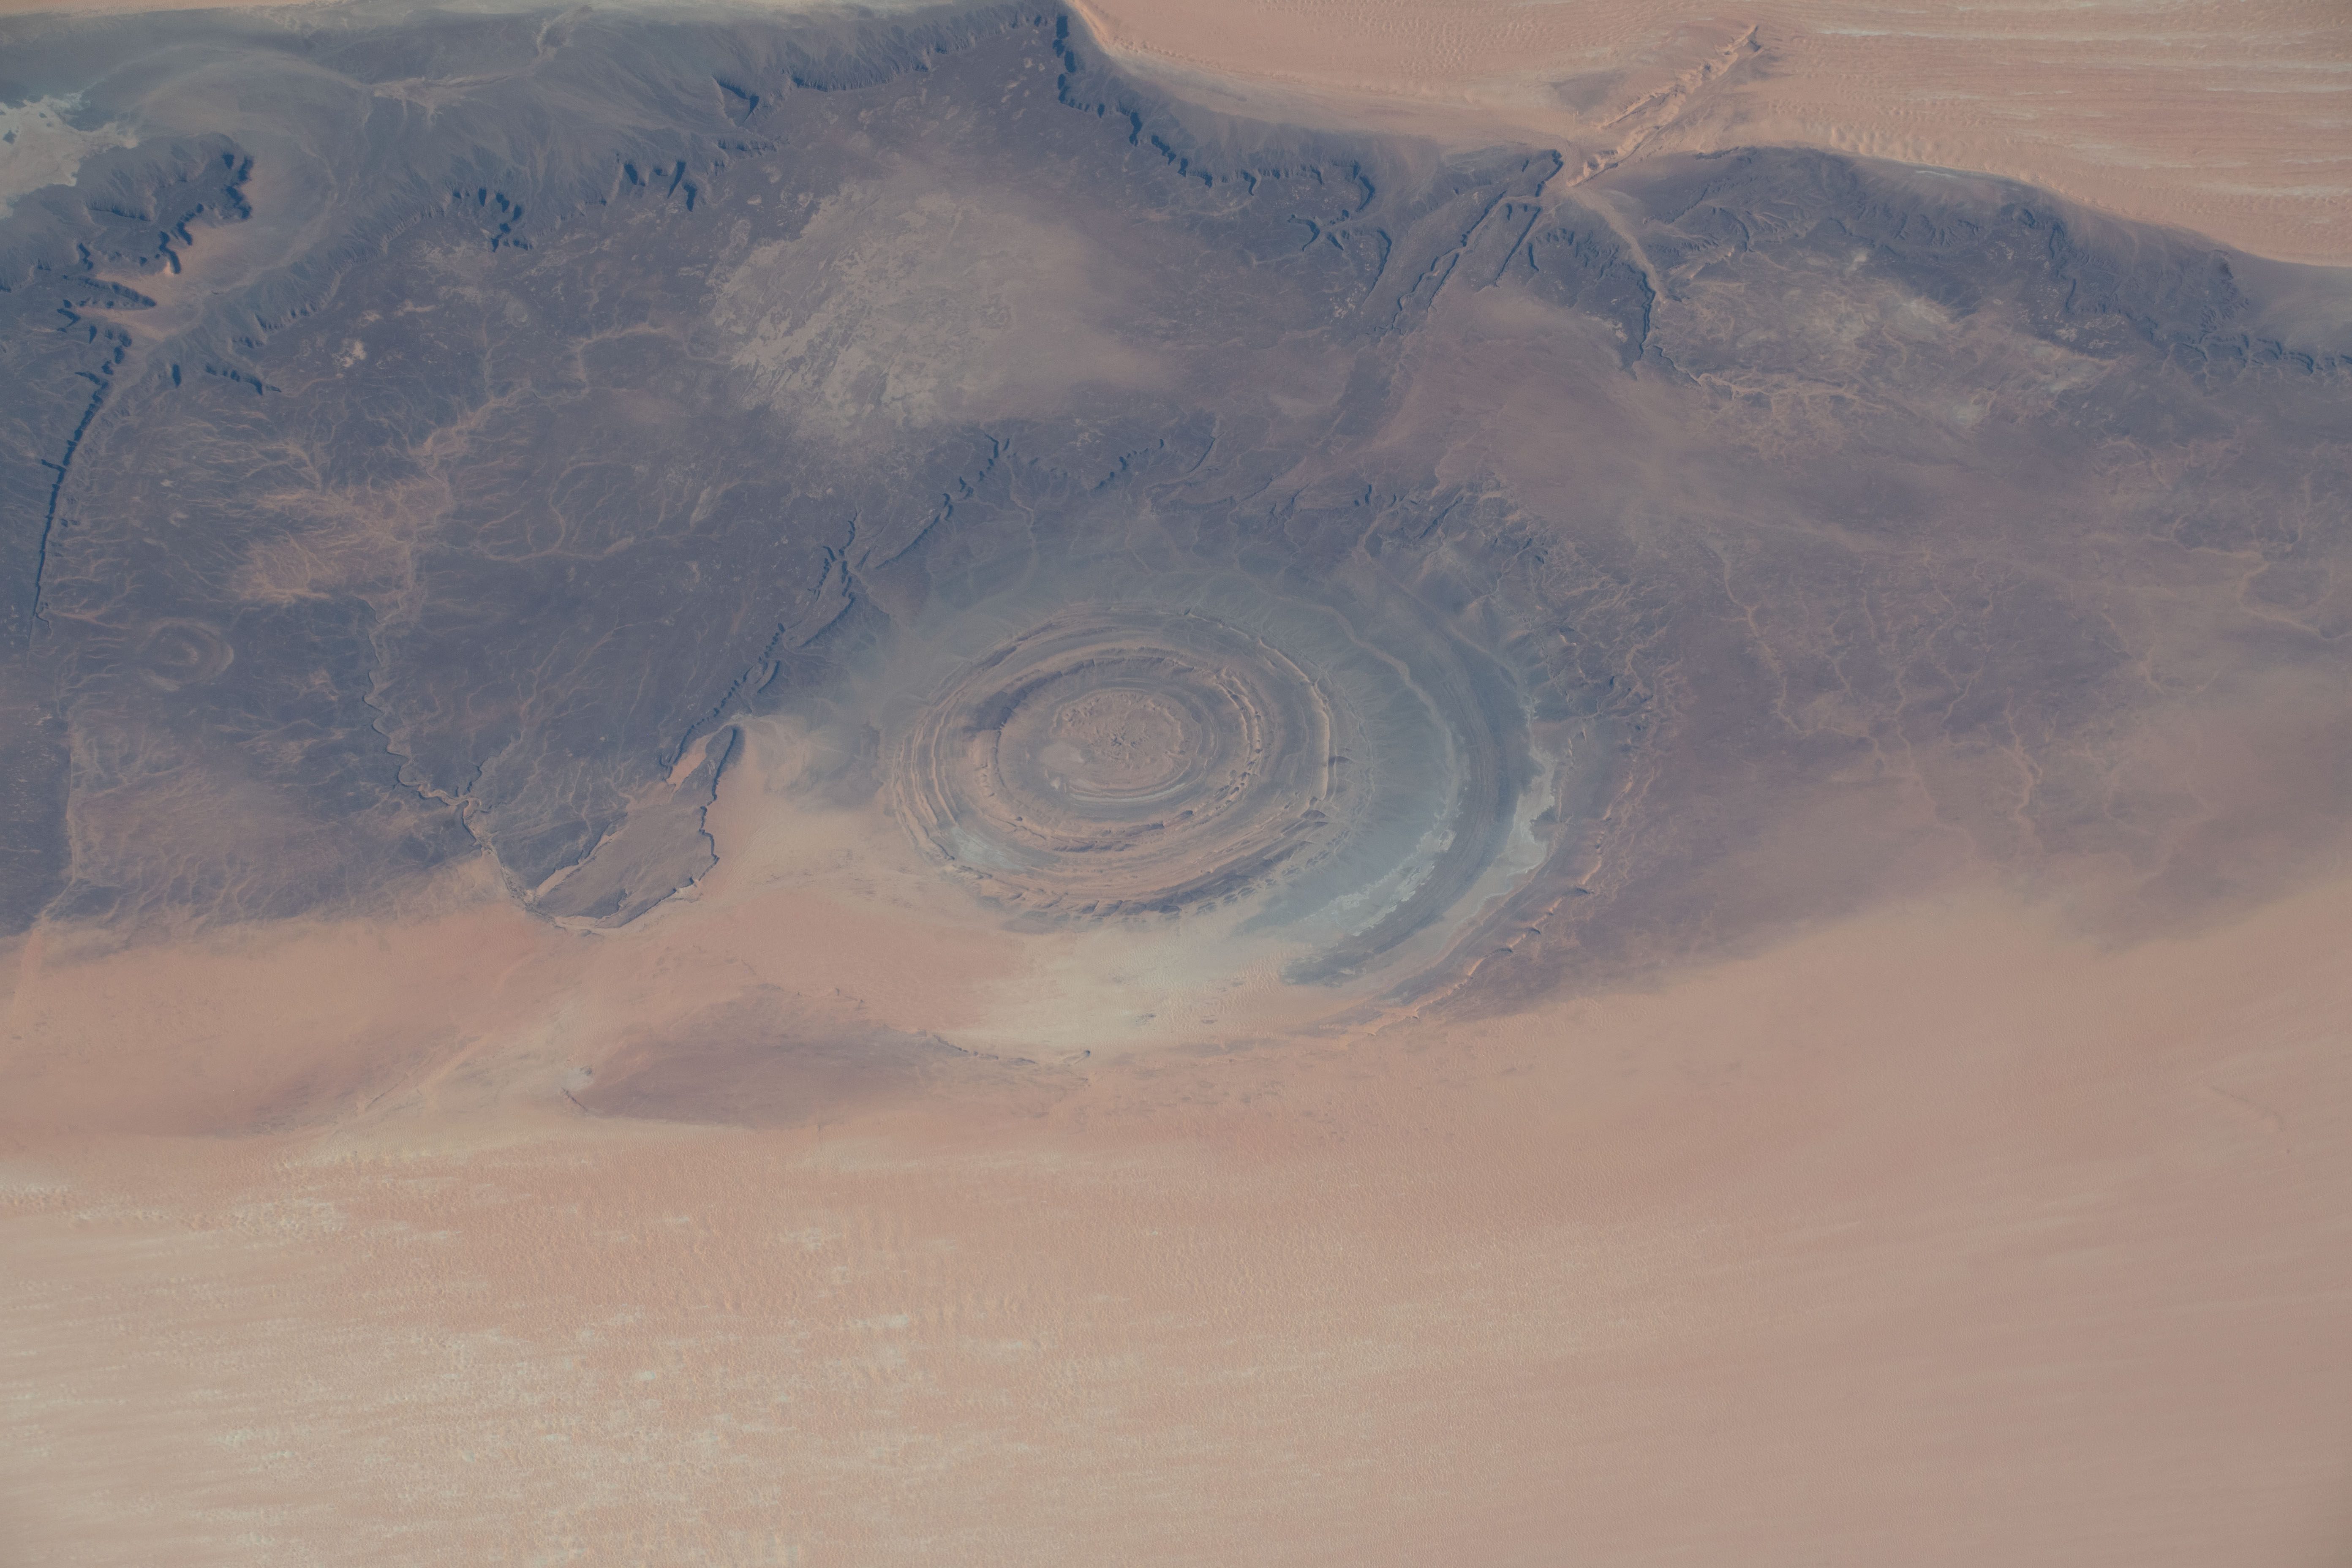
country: MAURITANIA
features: RICHAT STRUCTURE, AKCHAR DESERT
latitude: 21.1
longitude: -11.4
